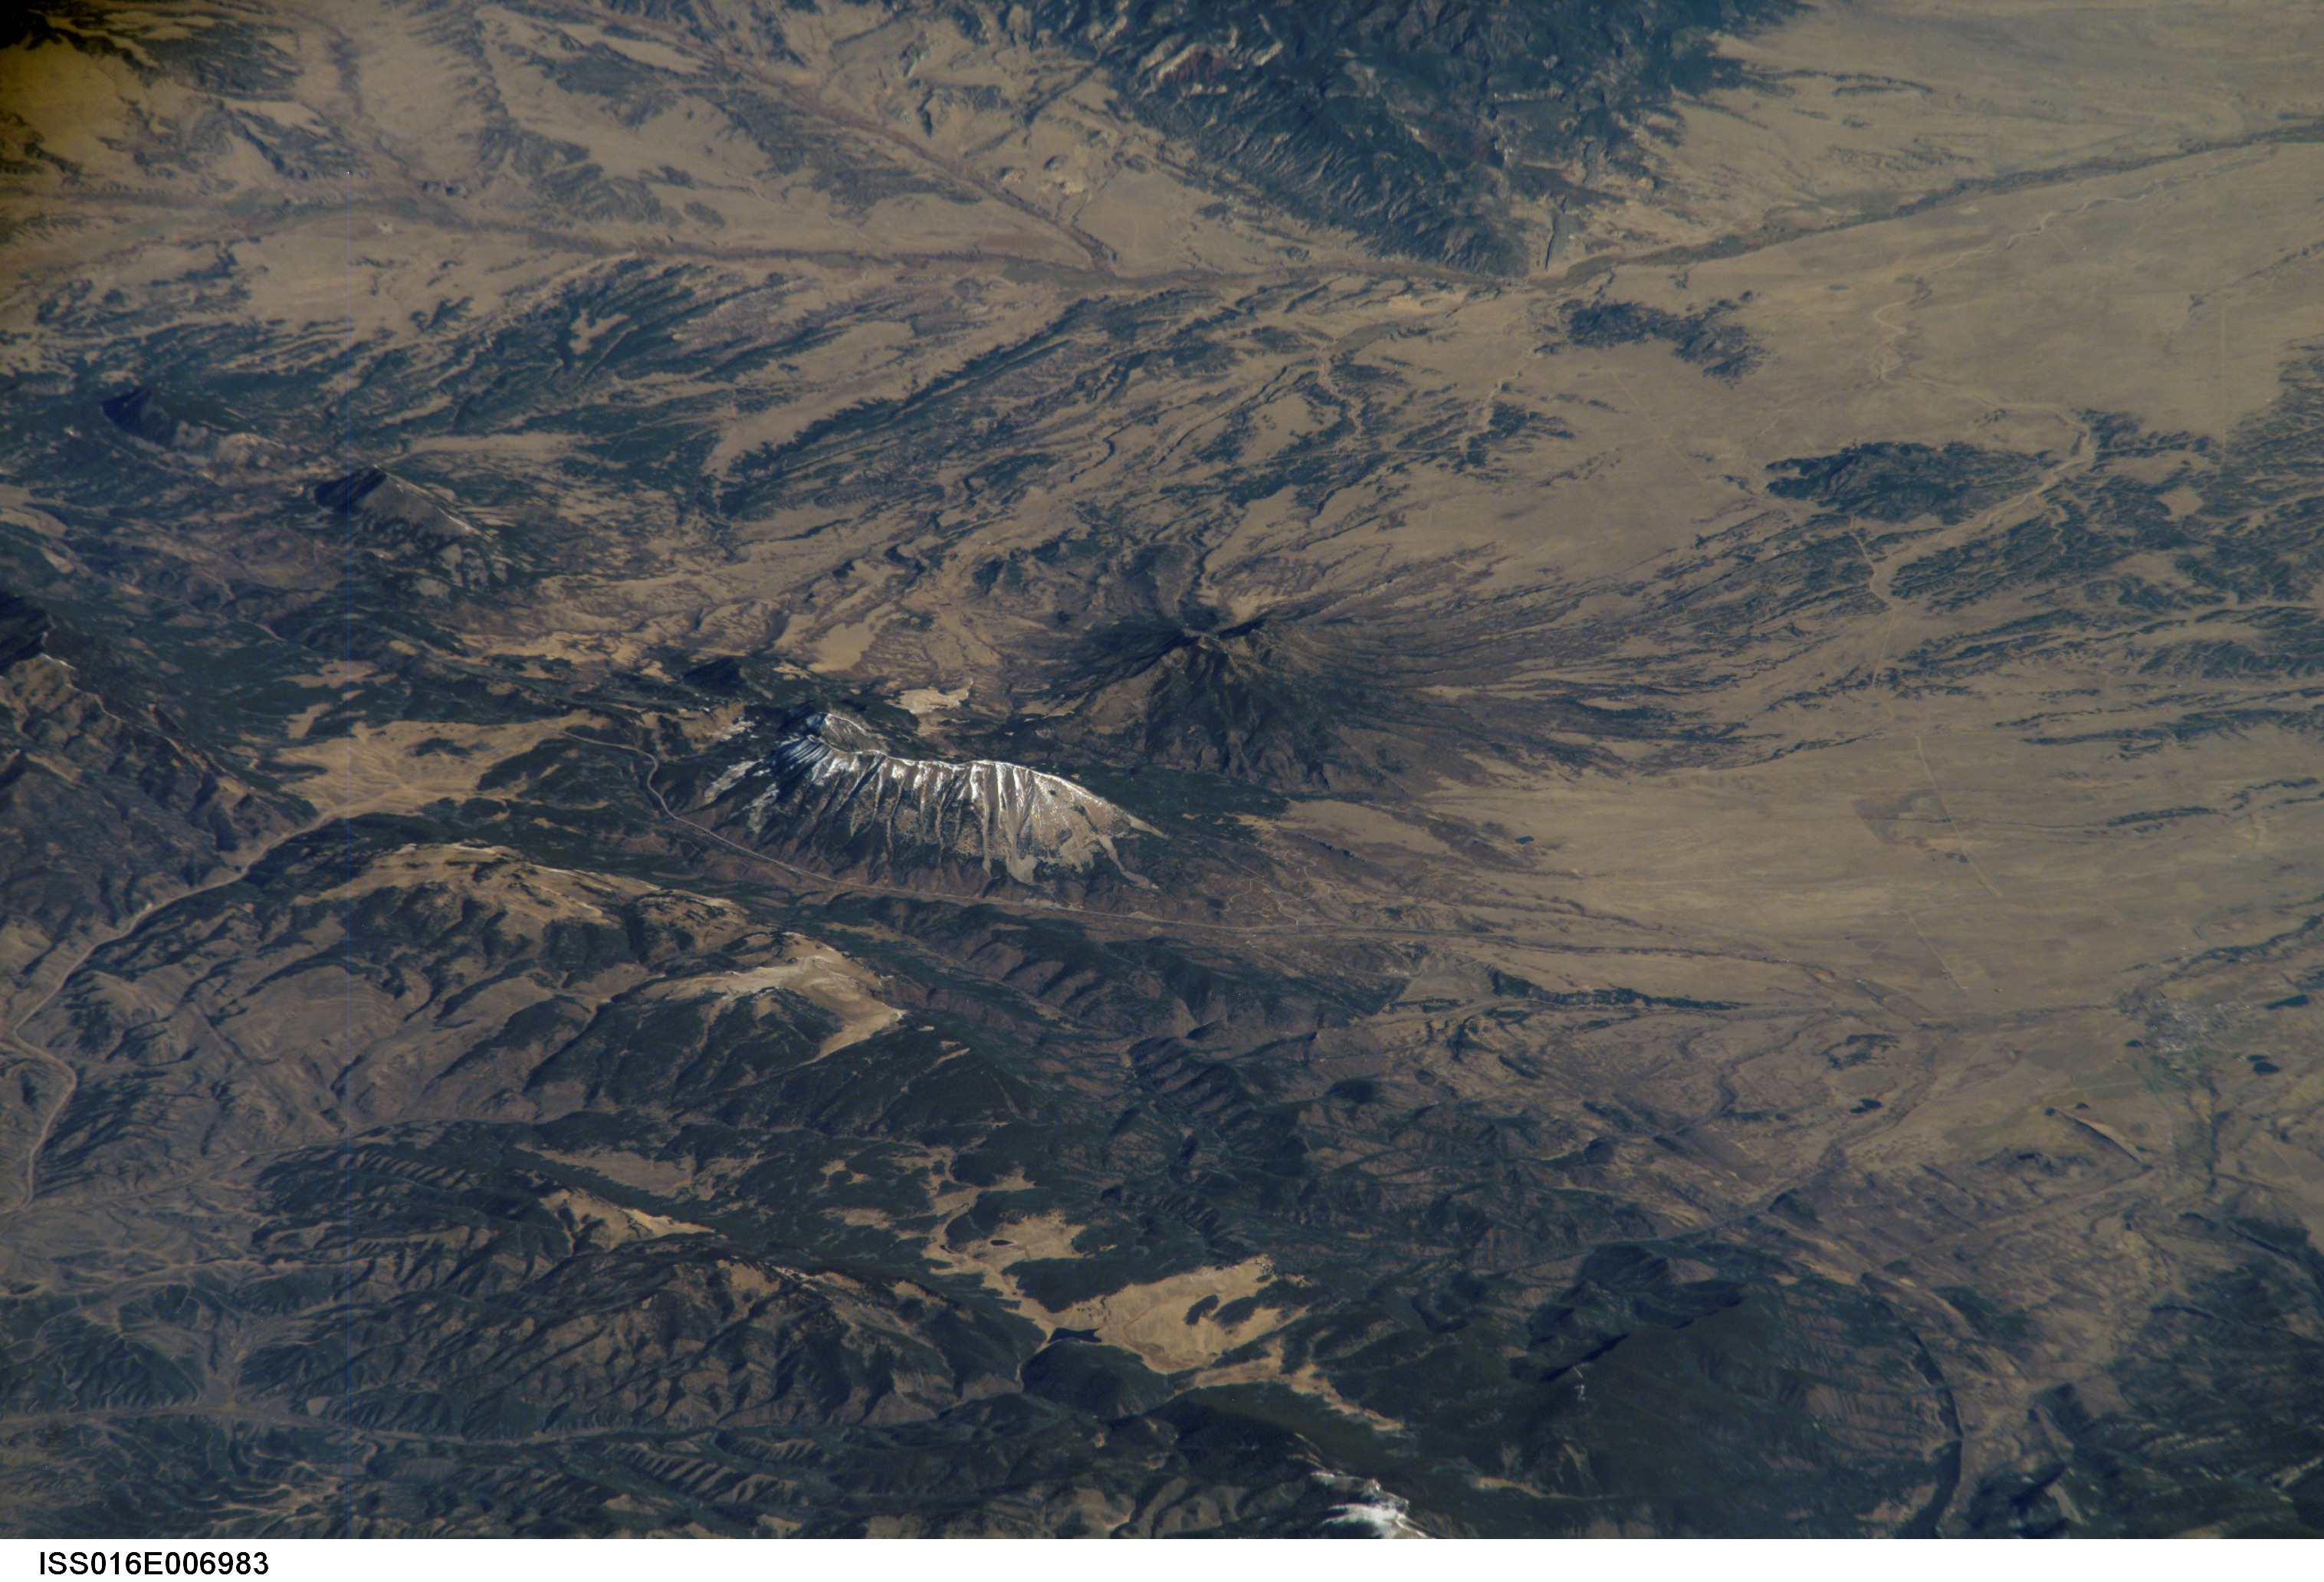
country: USA-COLORADO
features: PAN-MT. MAESTAS, LA VETA
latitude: 37.6
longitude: -105.1
